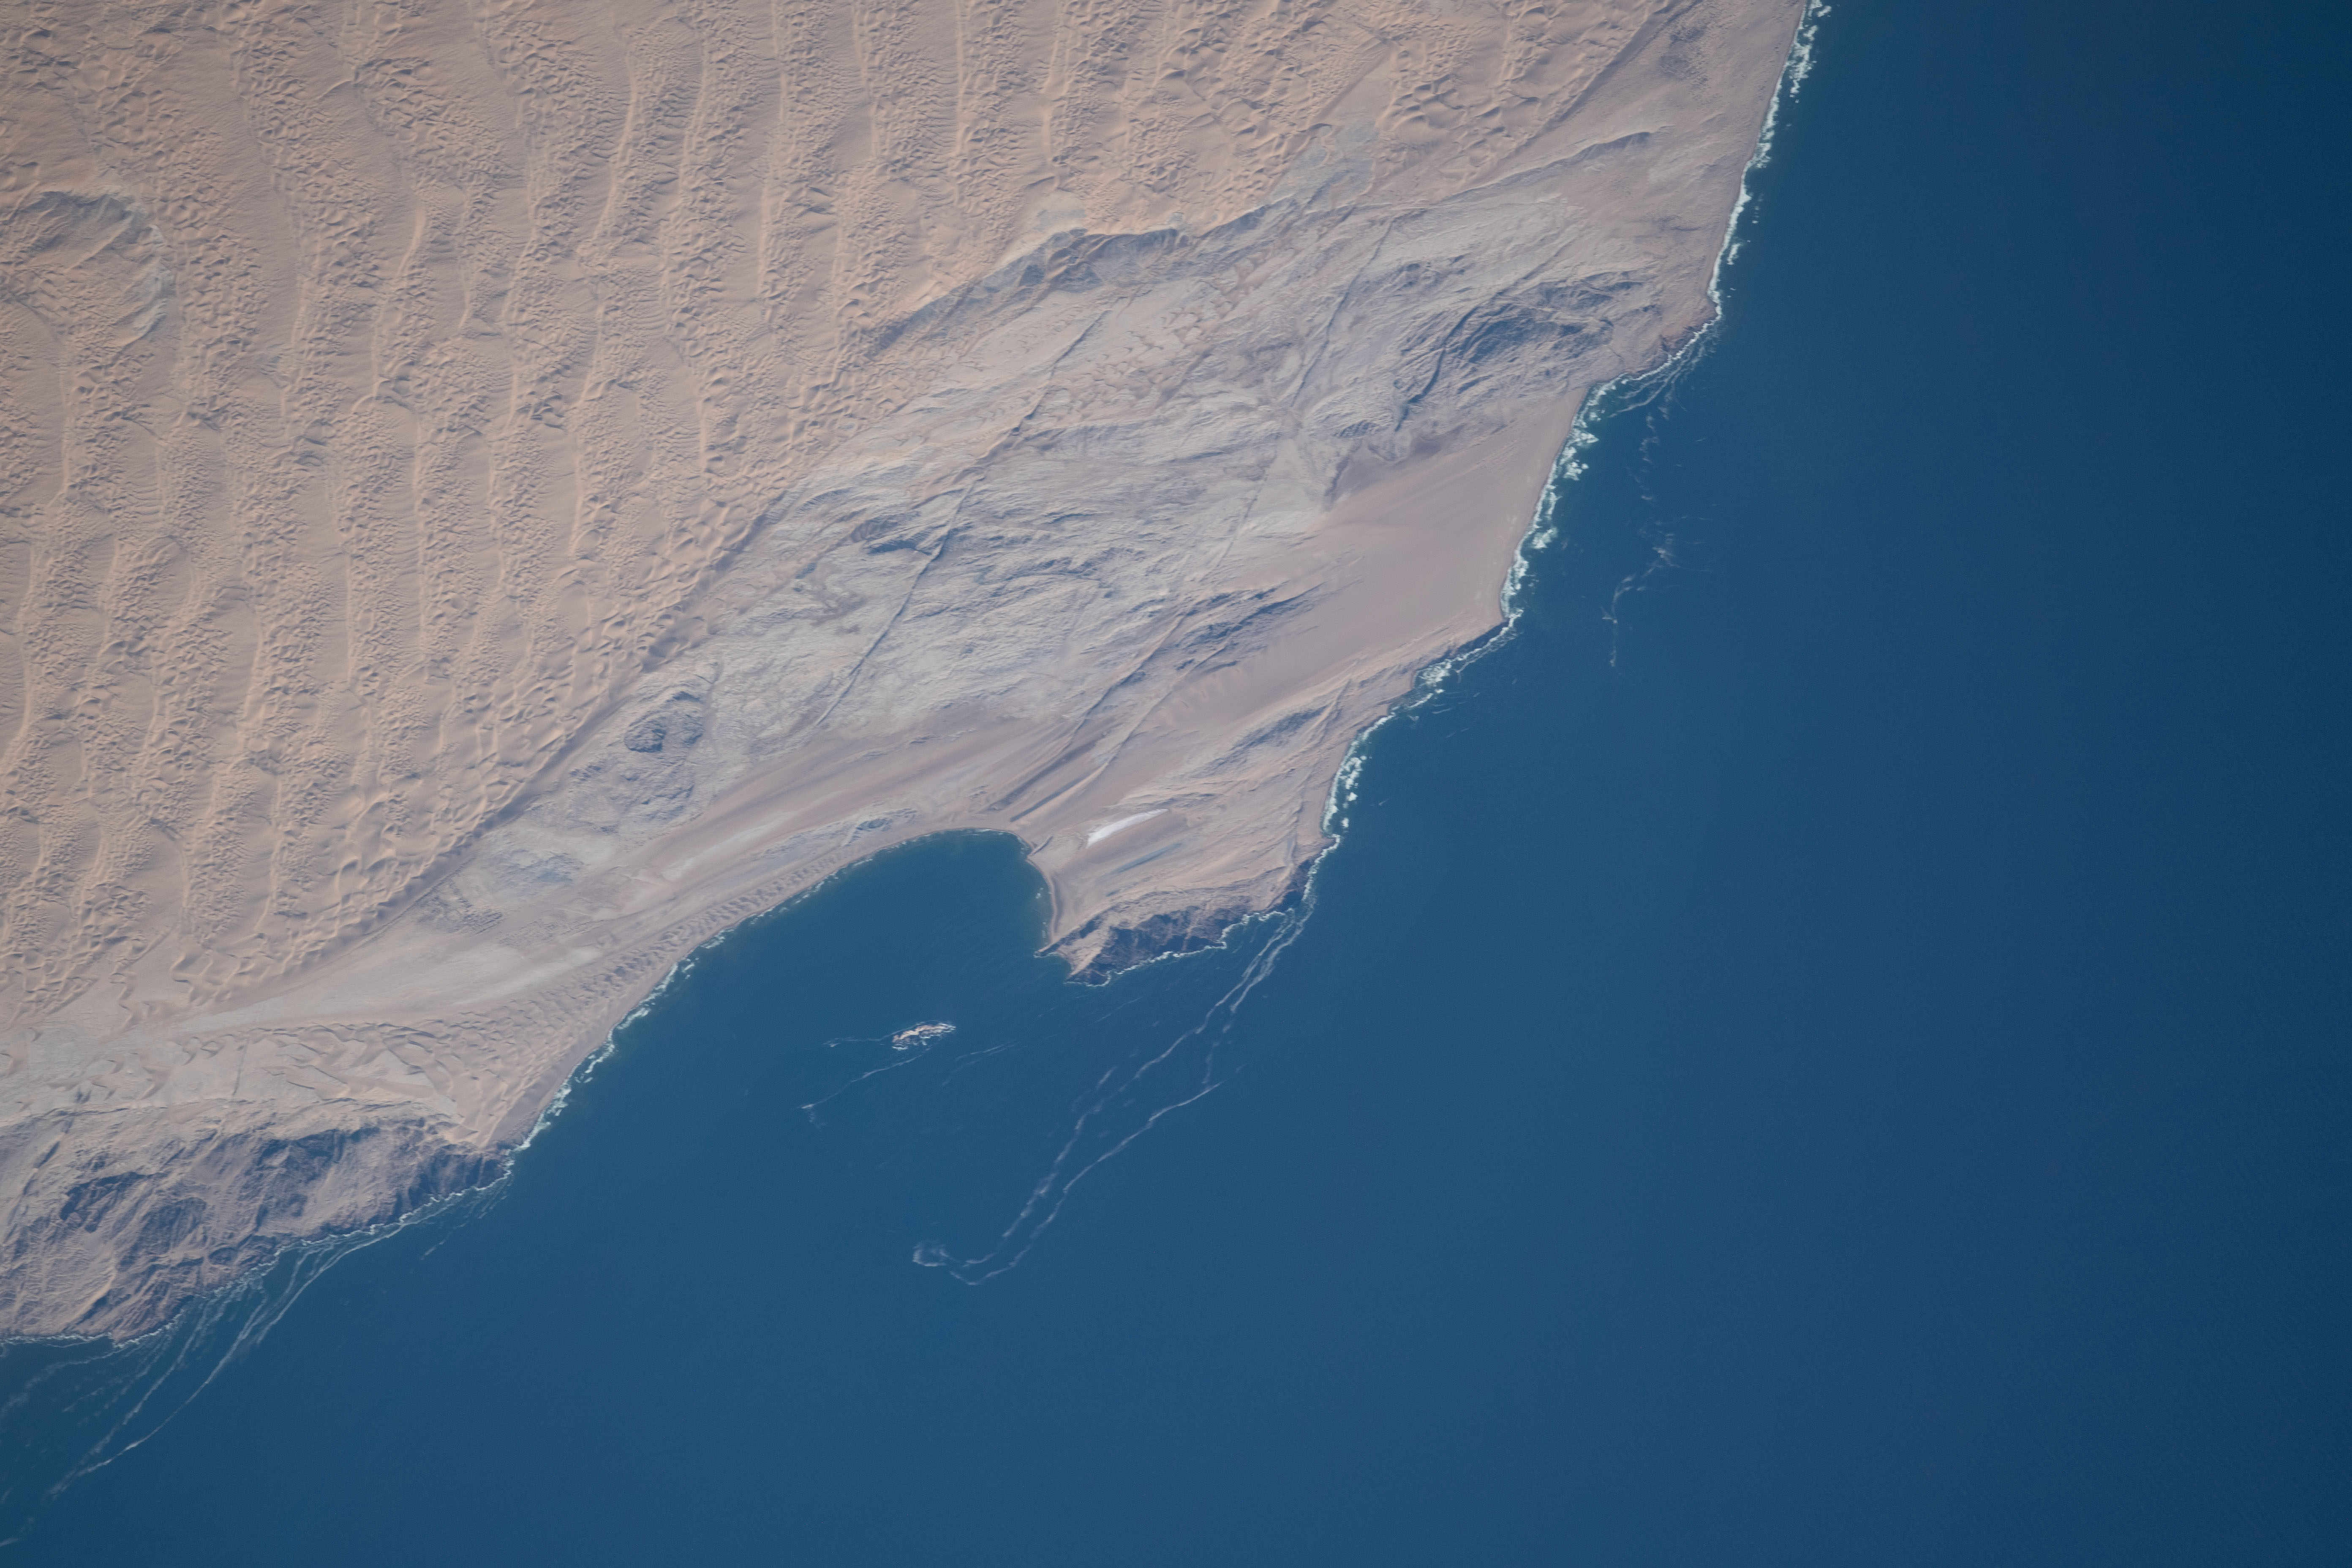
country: NAMIBIA
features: NAMIB DESERT
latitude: -25.8
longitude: 14.8
